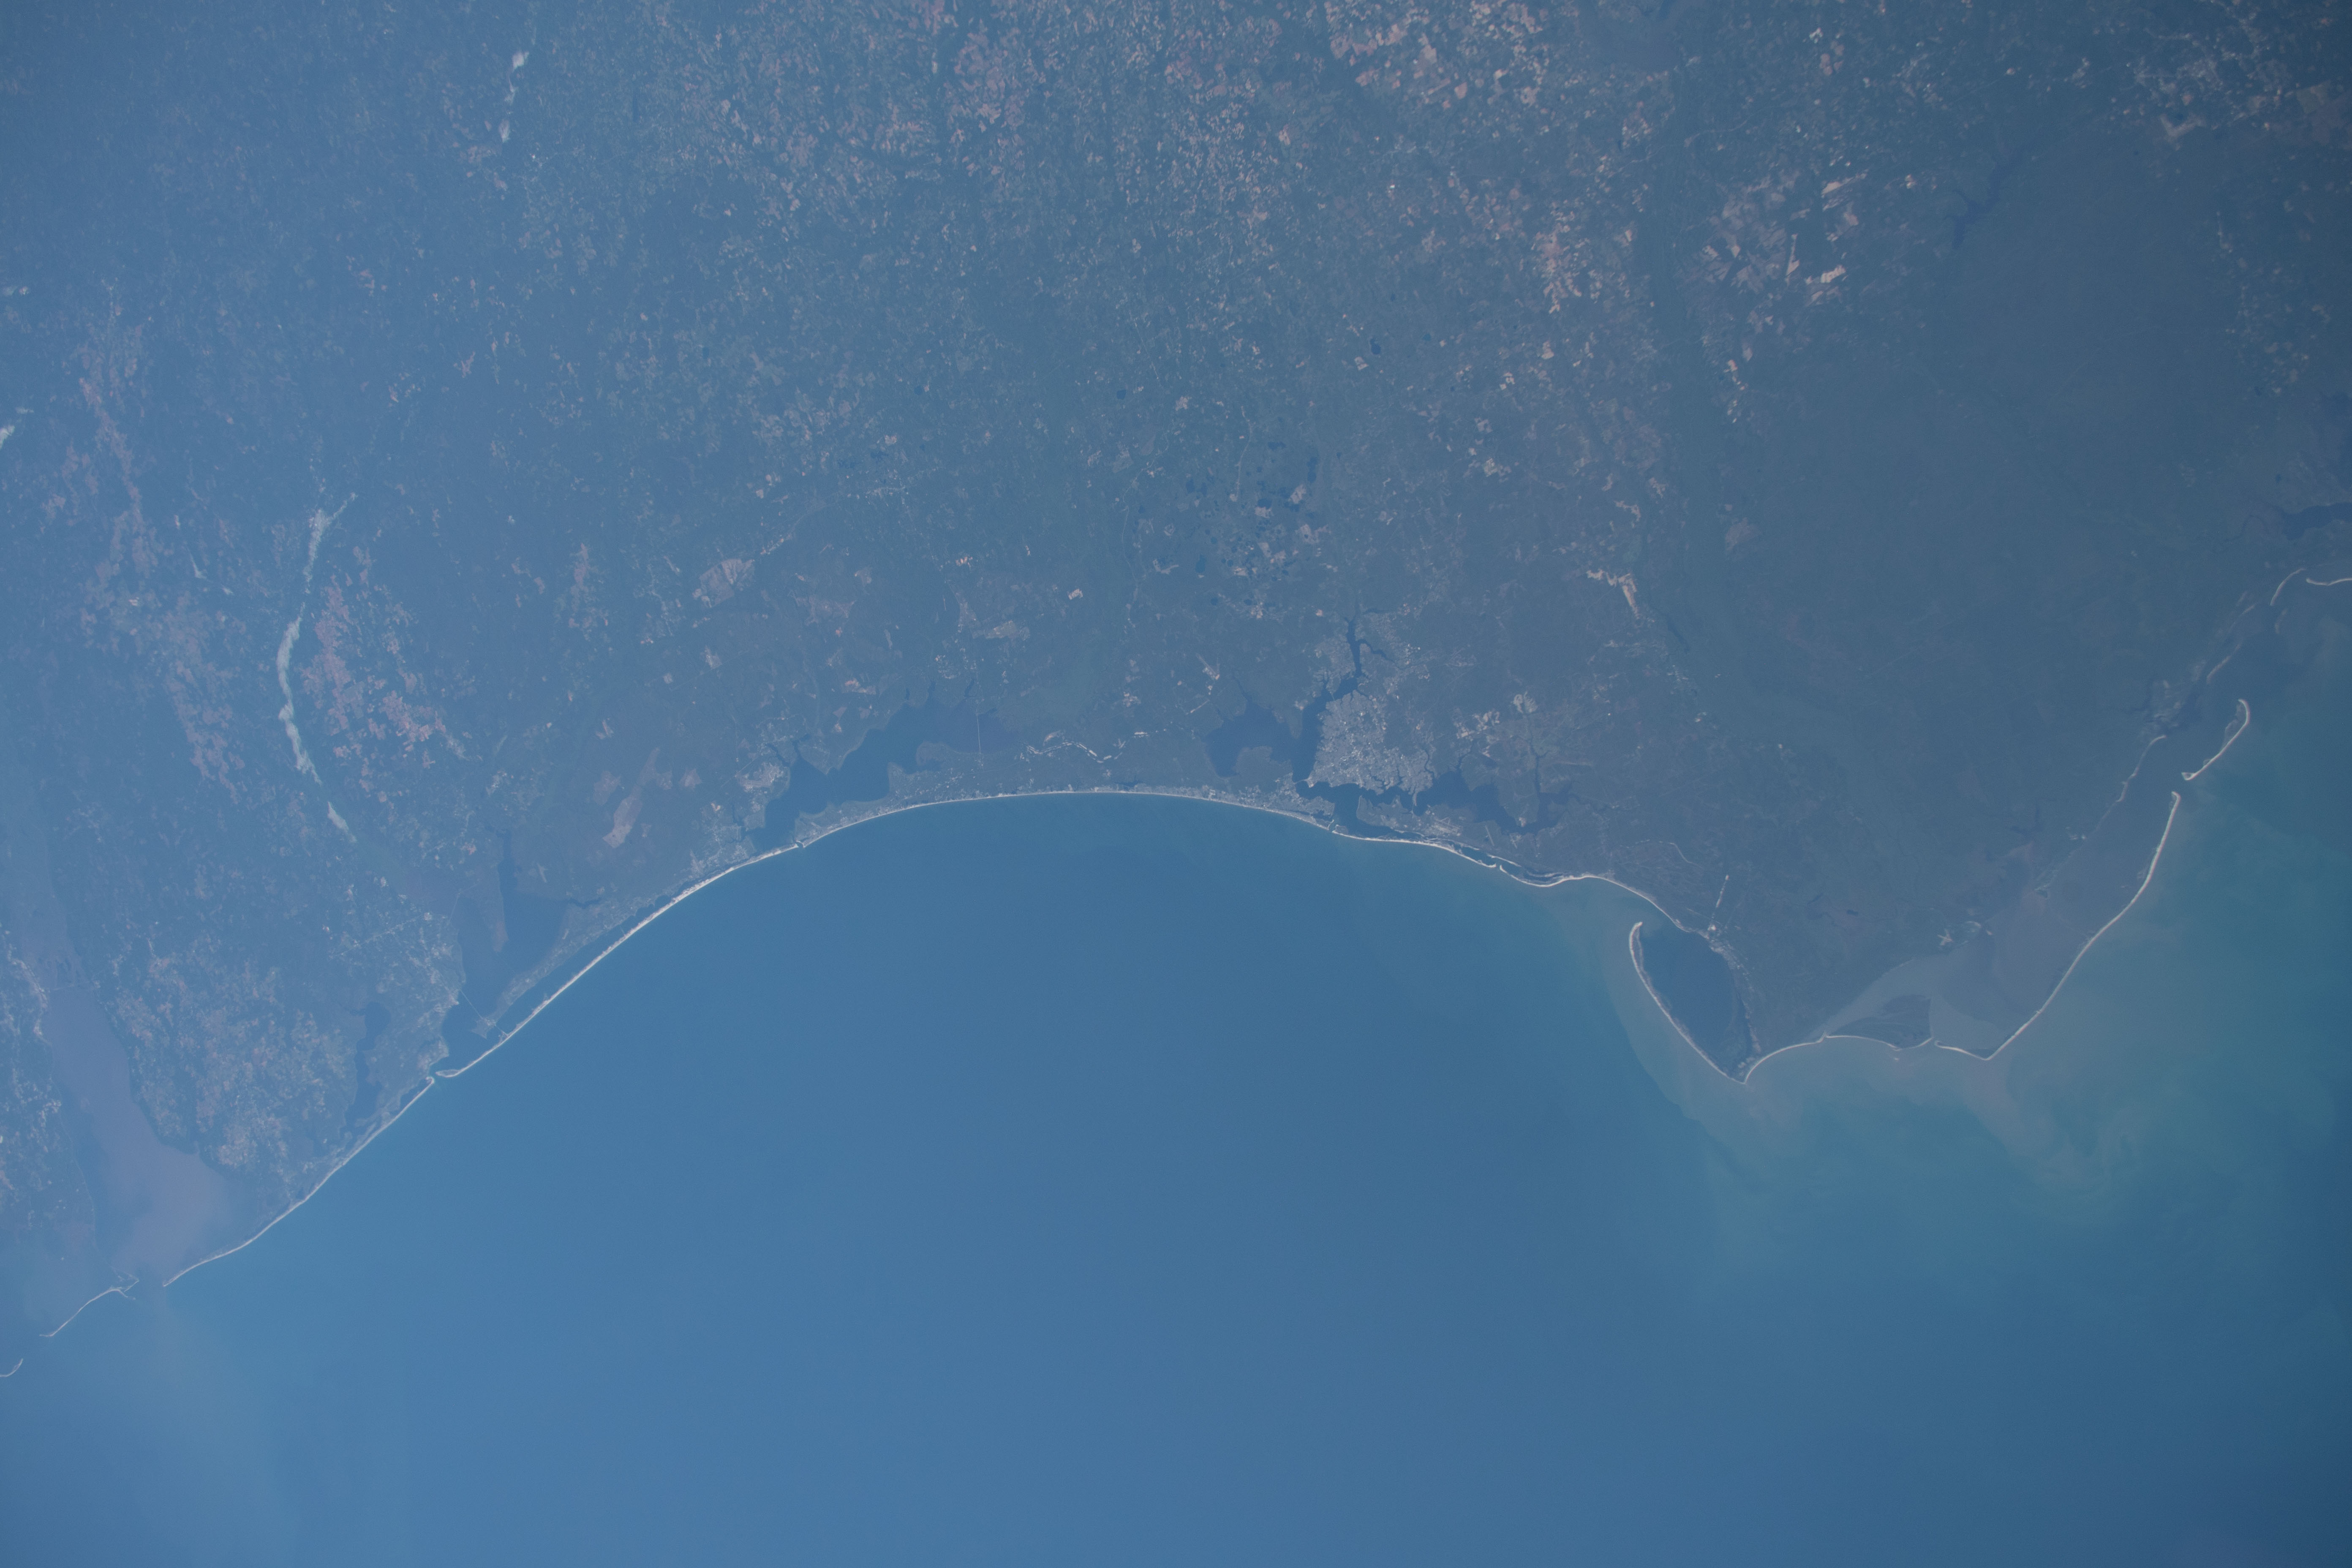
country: USA-FLORIDA
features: LAGUNA BEACH, WEST BAY
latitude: 30.5
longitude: -86.0
